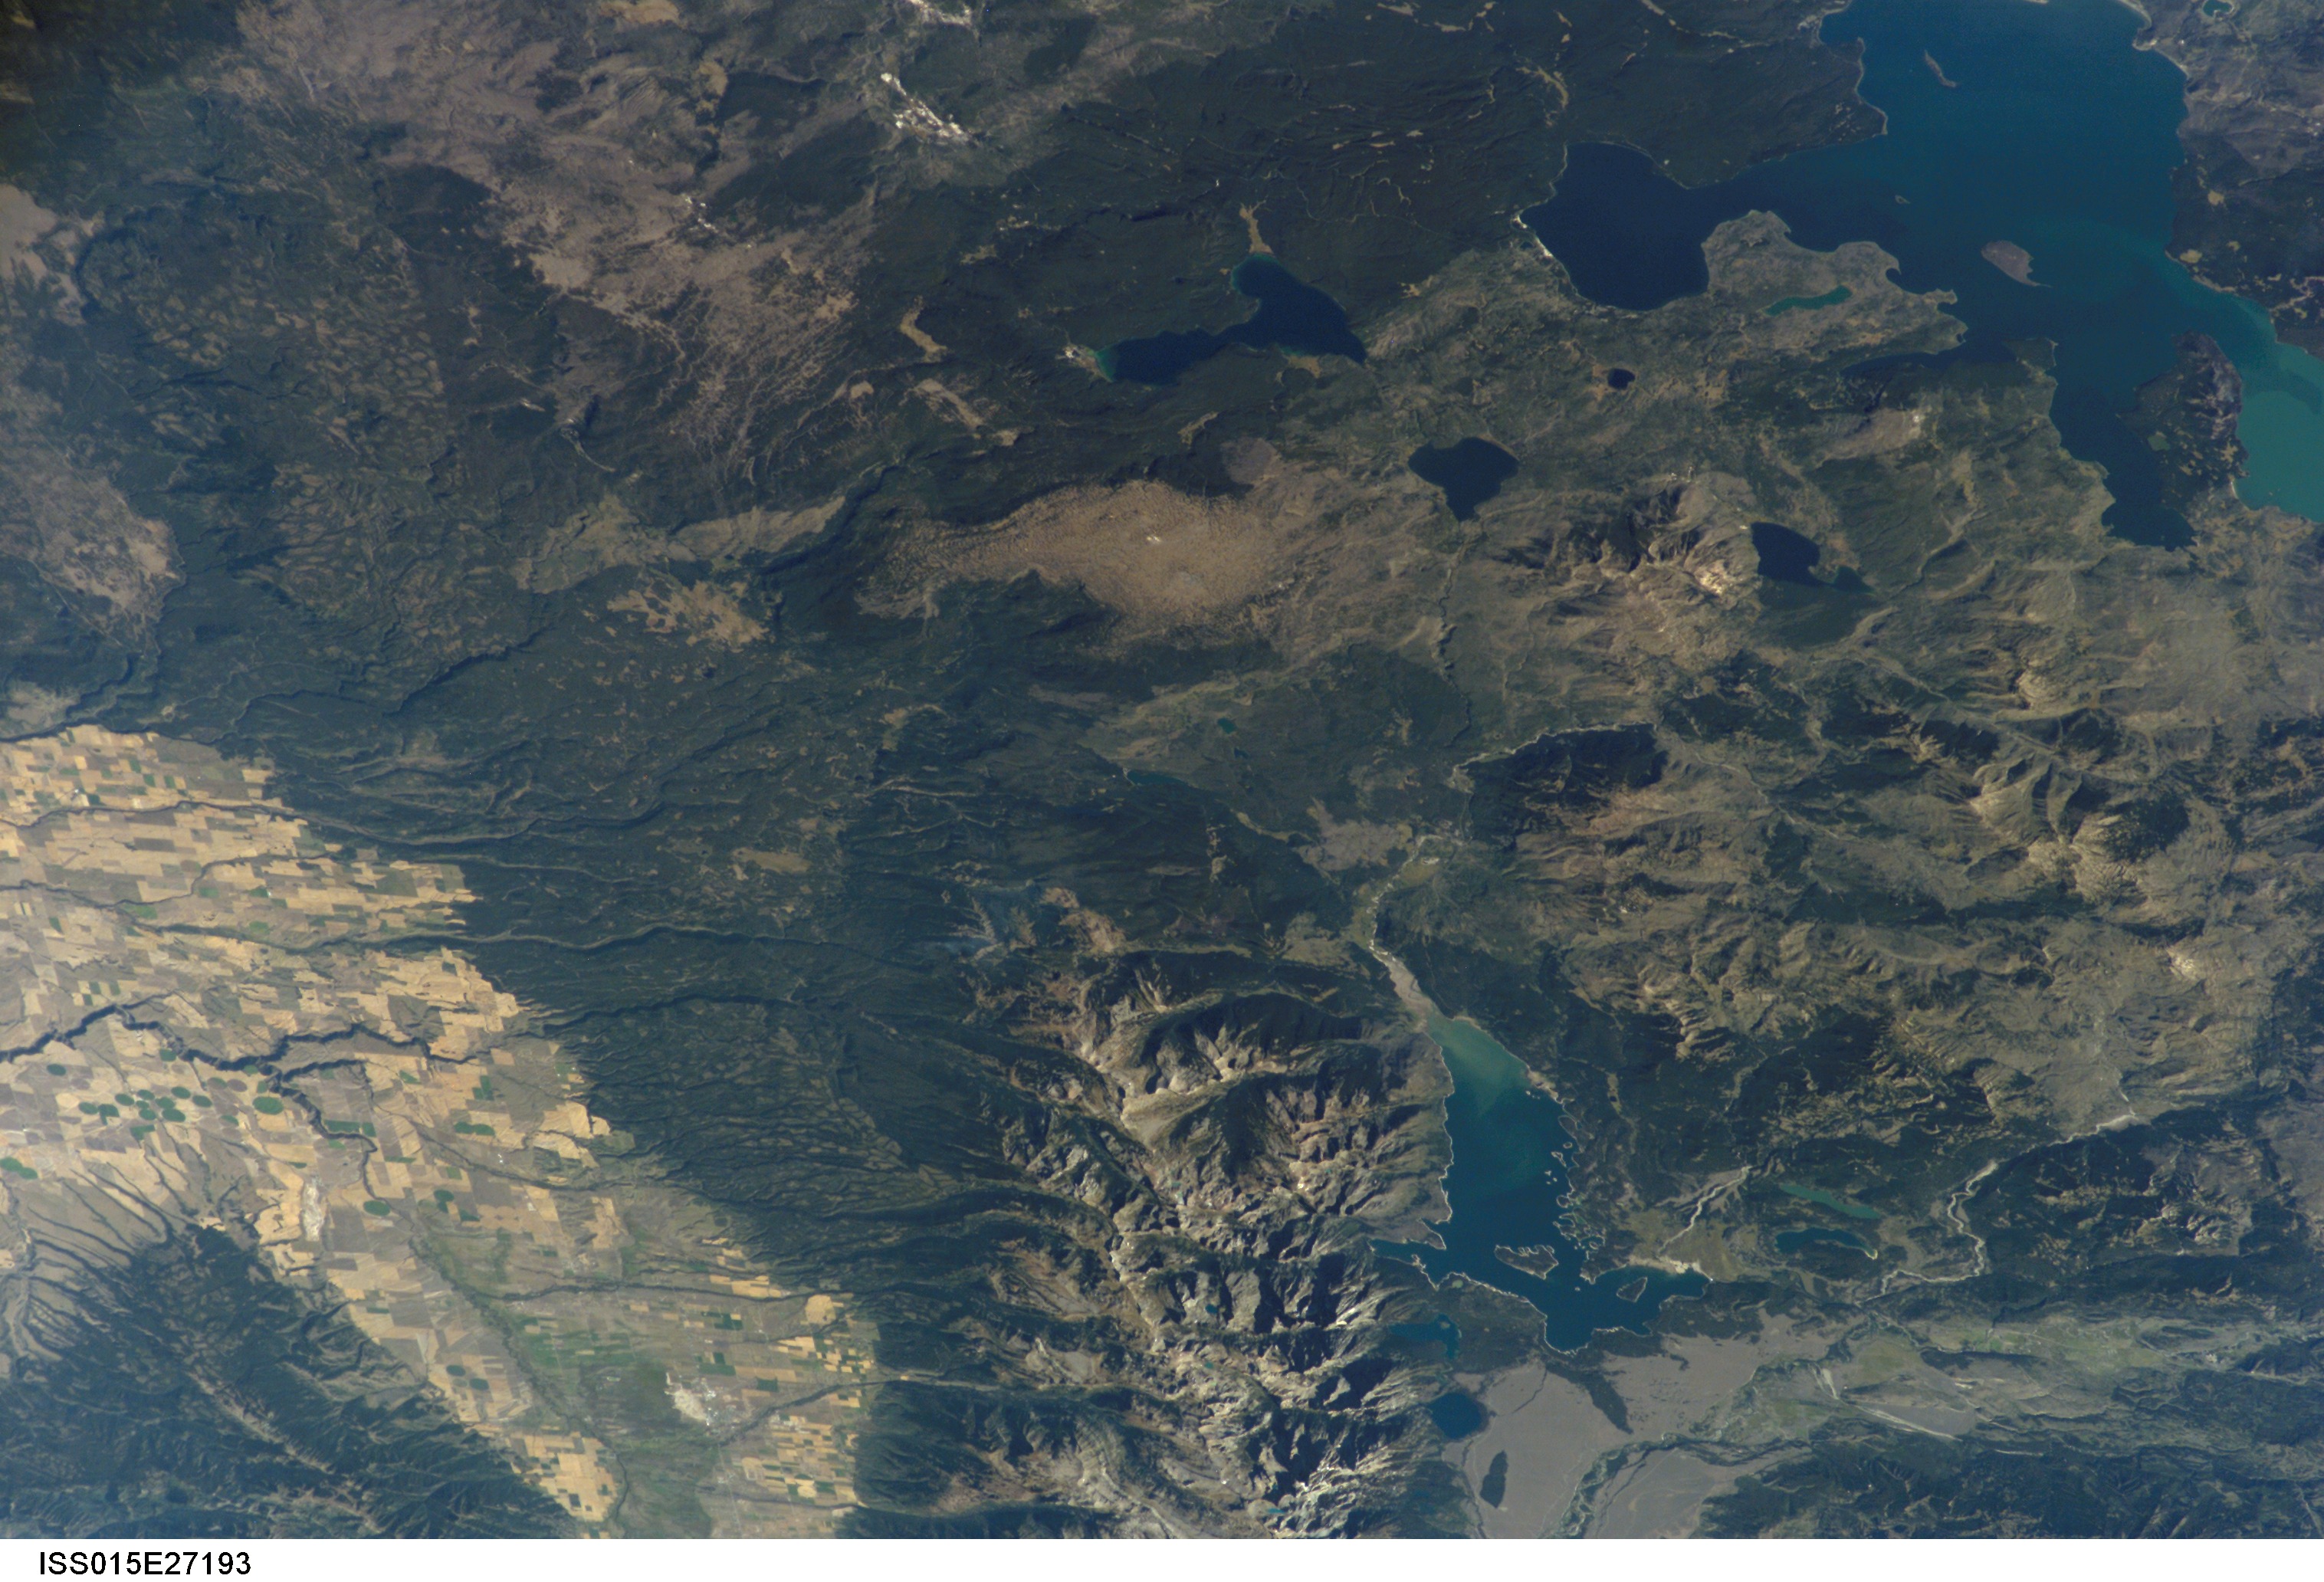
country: USA-WYOMING
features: YELLOWSTONE N. P., JACKSON L., TETON RA., FOR., AGR.
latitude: 44.1
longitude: -110.8
